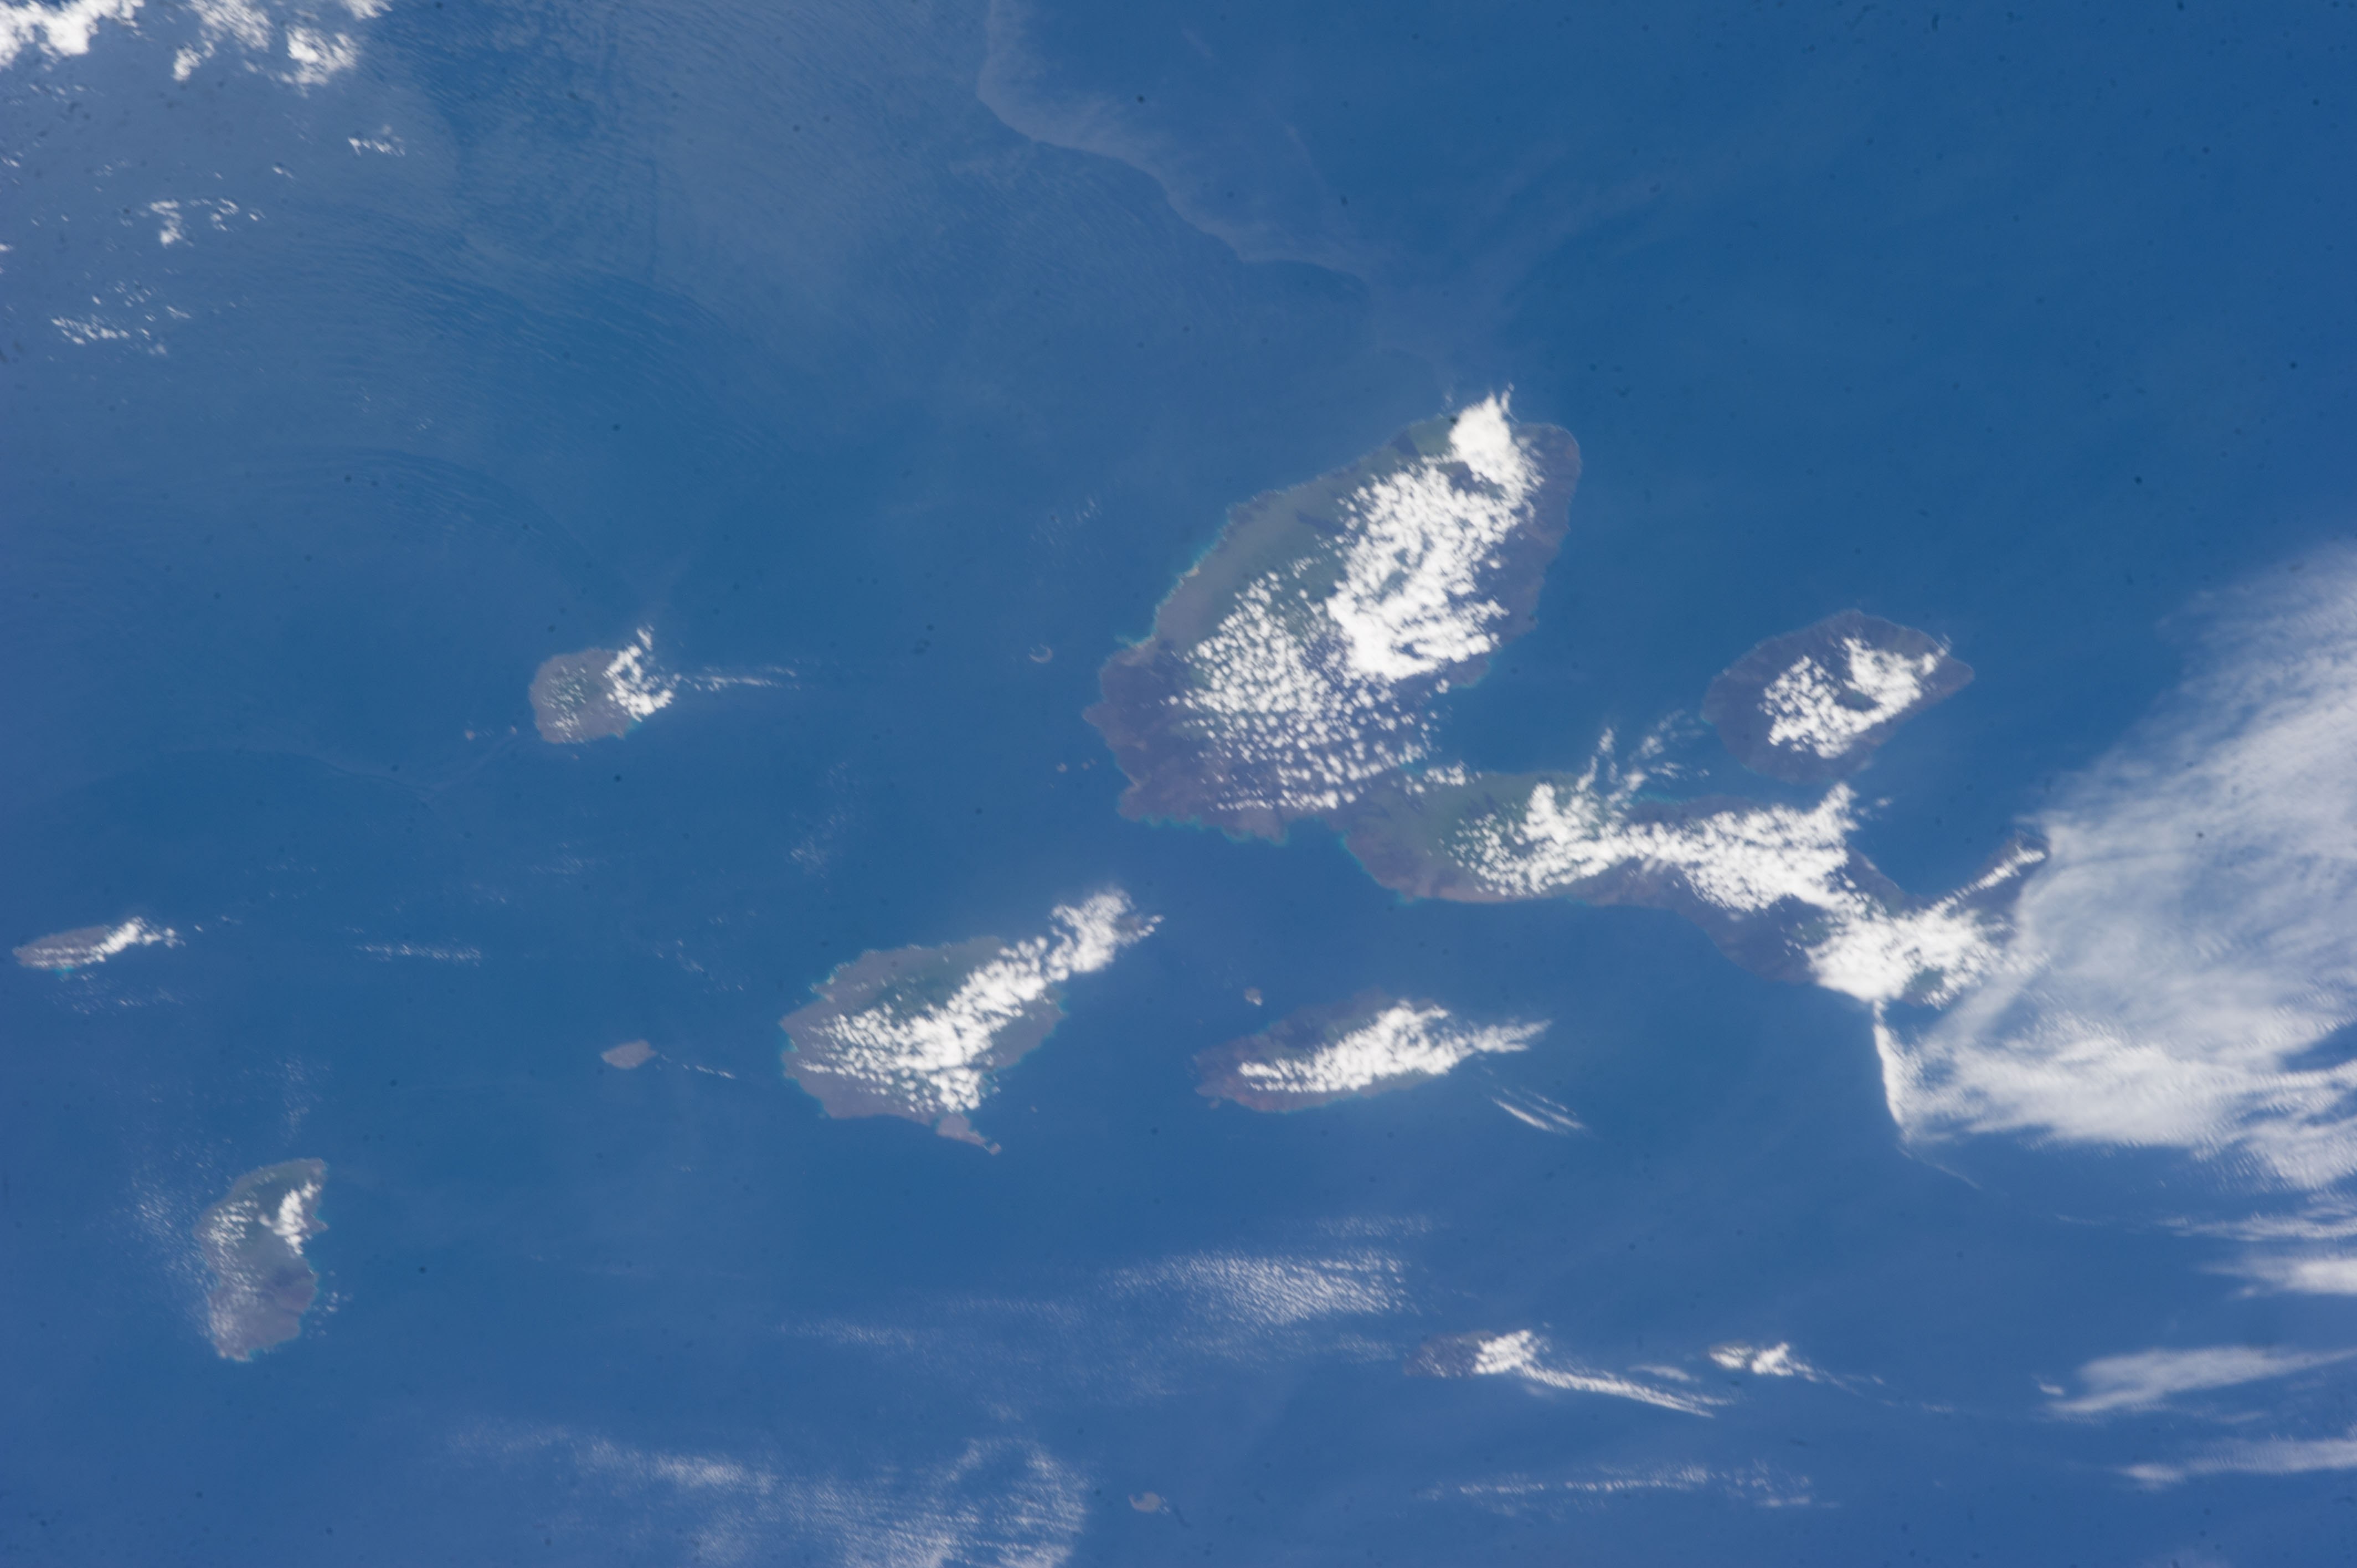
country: GALAPAGOS_ISLANDS
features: ISABELA ISLAND, SANTA CRUZ ISLAND, FERNANDINA ISLAND, SANTIAGO ISLAND, WOLF VULCANO, PACIFIC OCEAN
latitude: -0.8
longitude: -90.9
